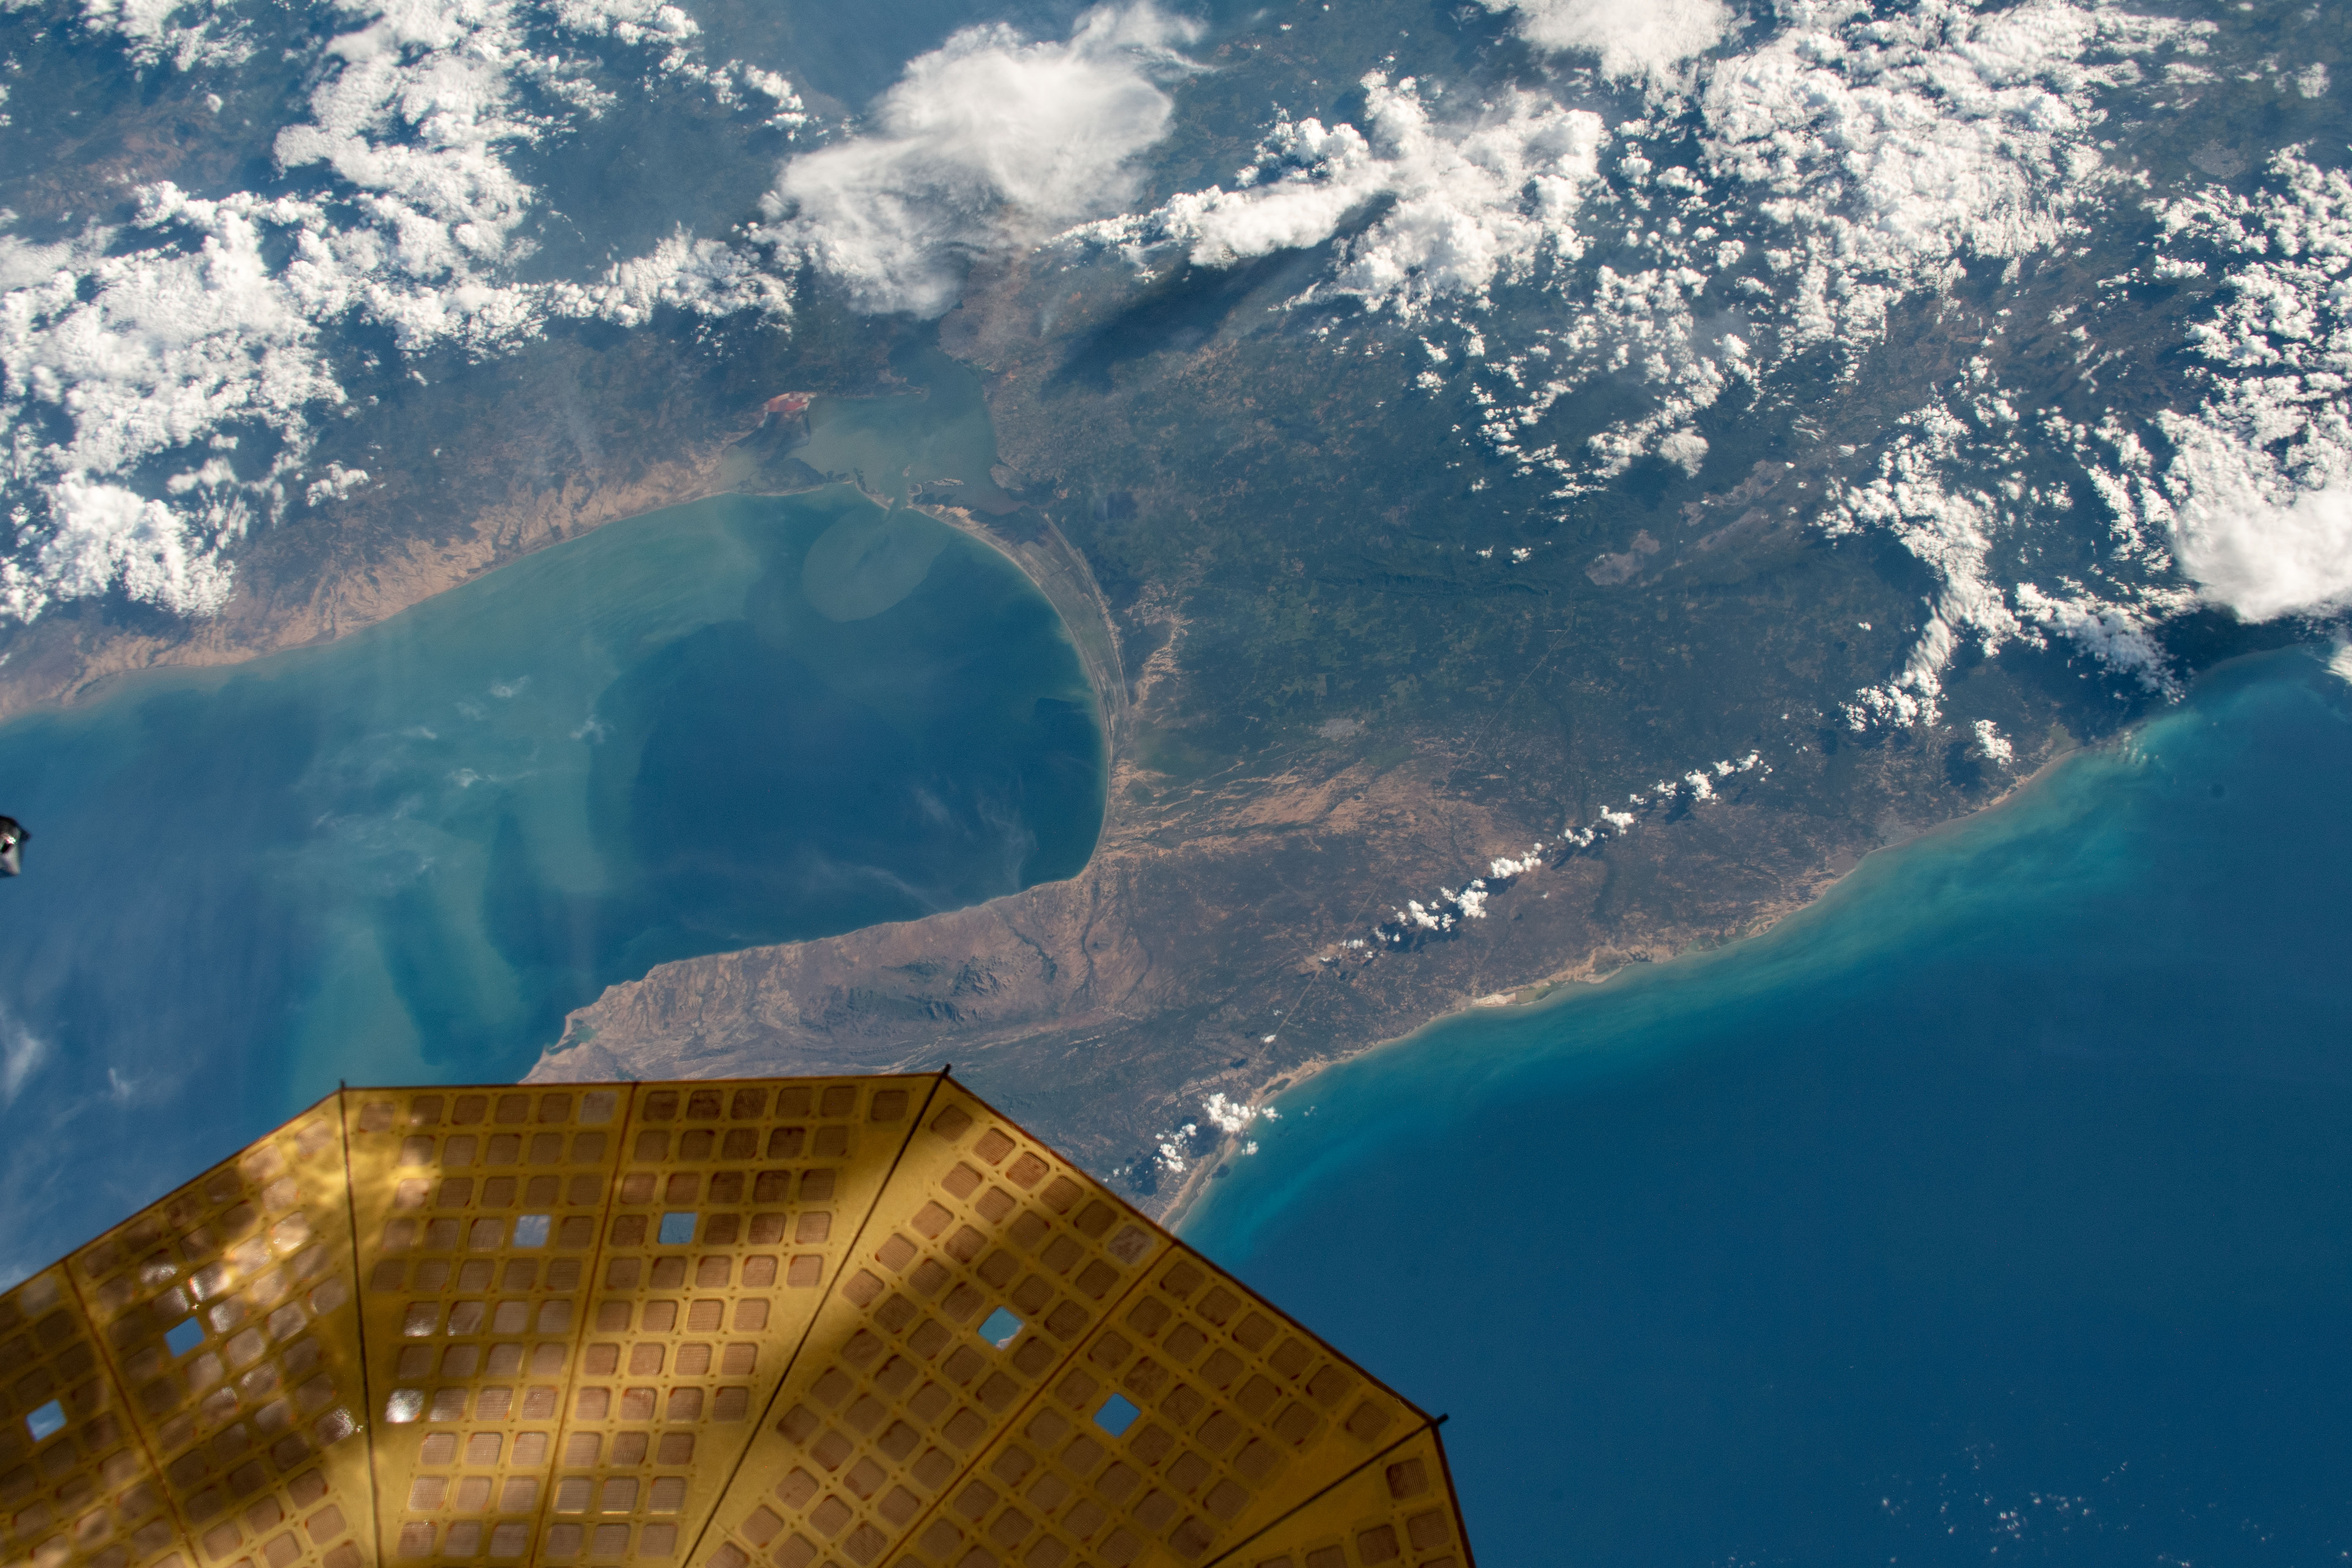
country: COLOMBIA
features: GULF OF VENEZUELA
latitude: 11.5
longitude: -72.5
